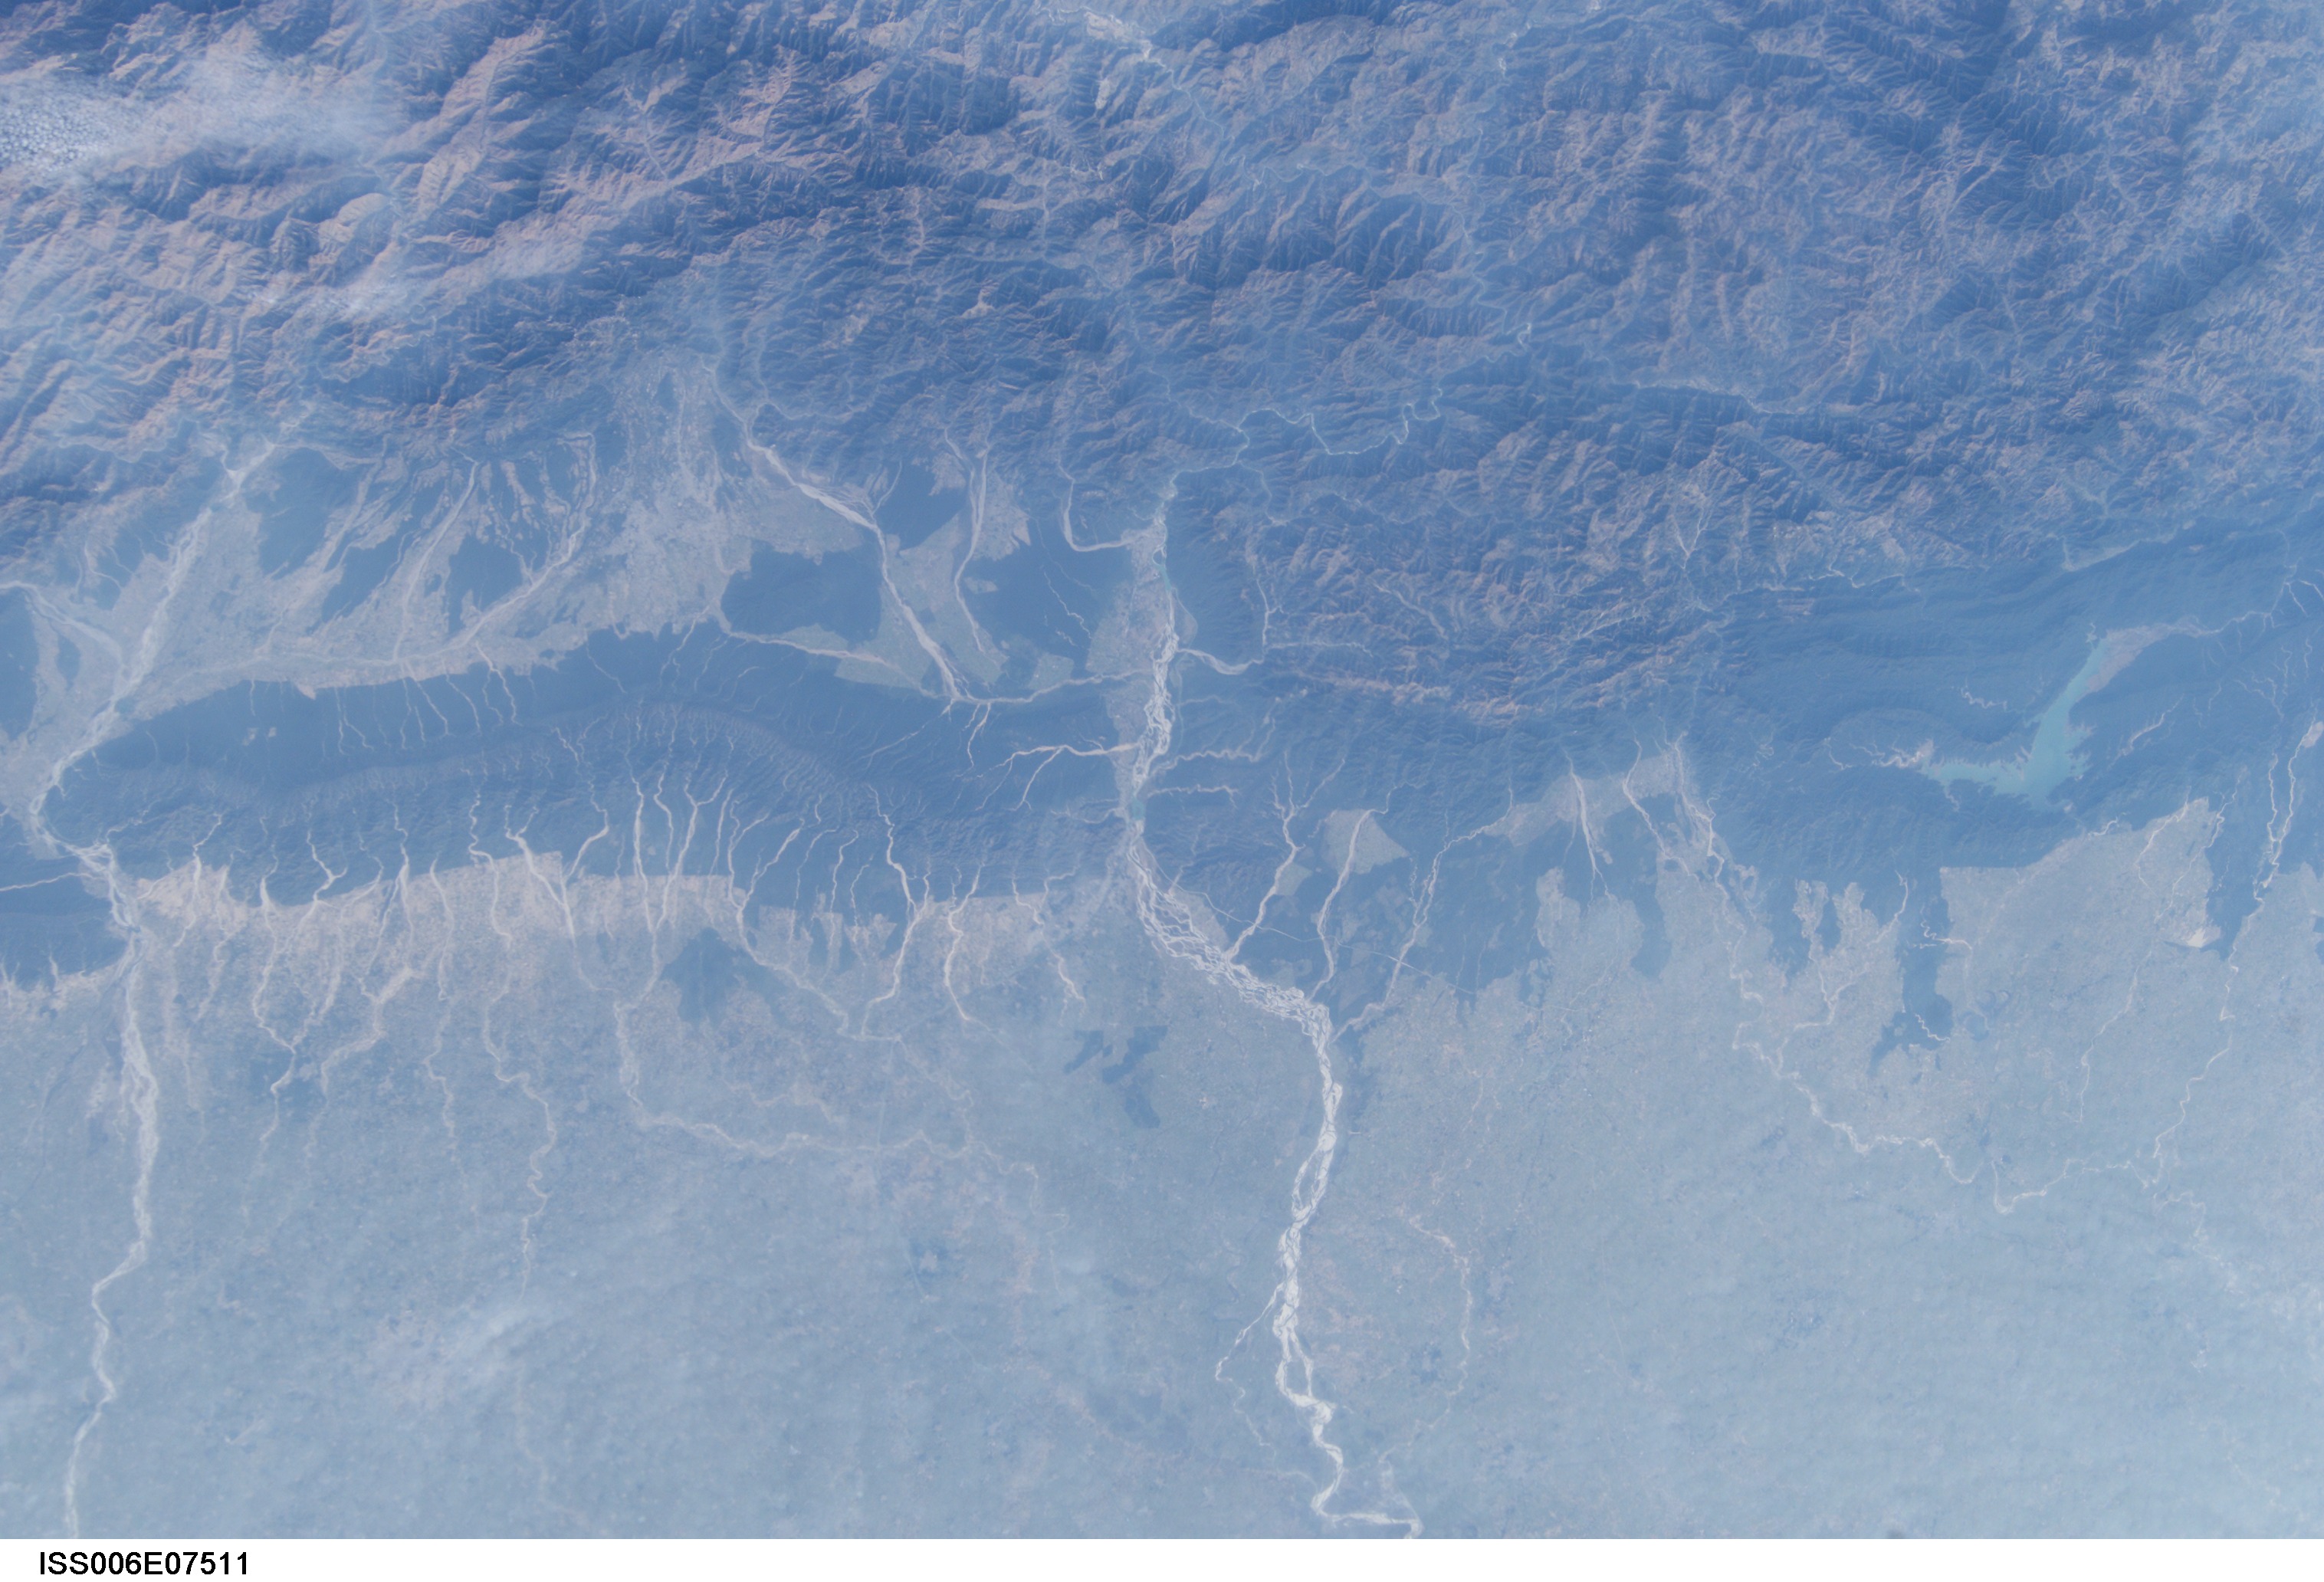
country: INDIA
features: HIMALAYA RANGE, DEHRA DUN AREA
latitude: 30.0
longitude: 78.0
